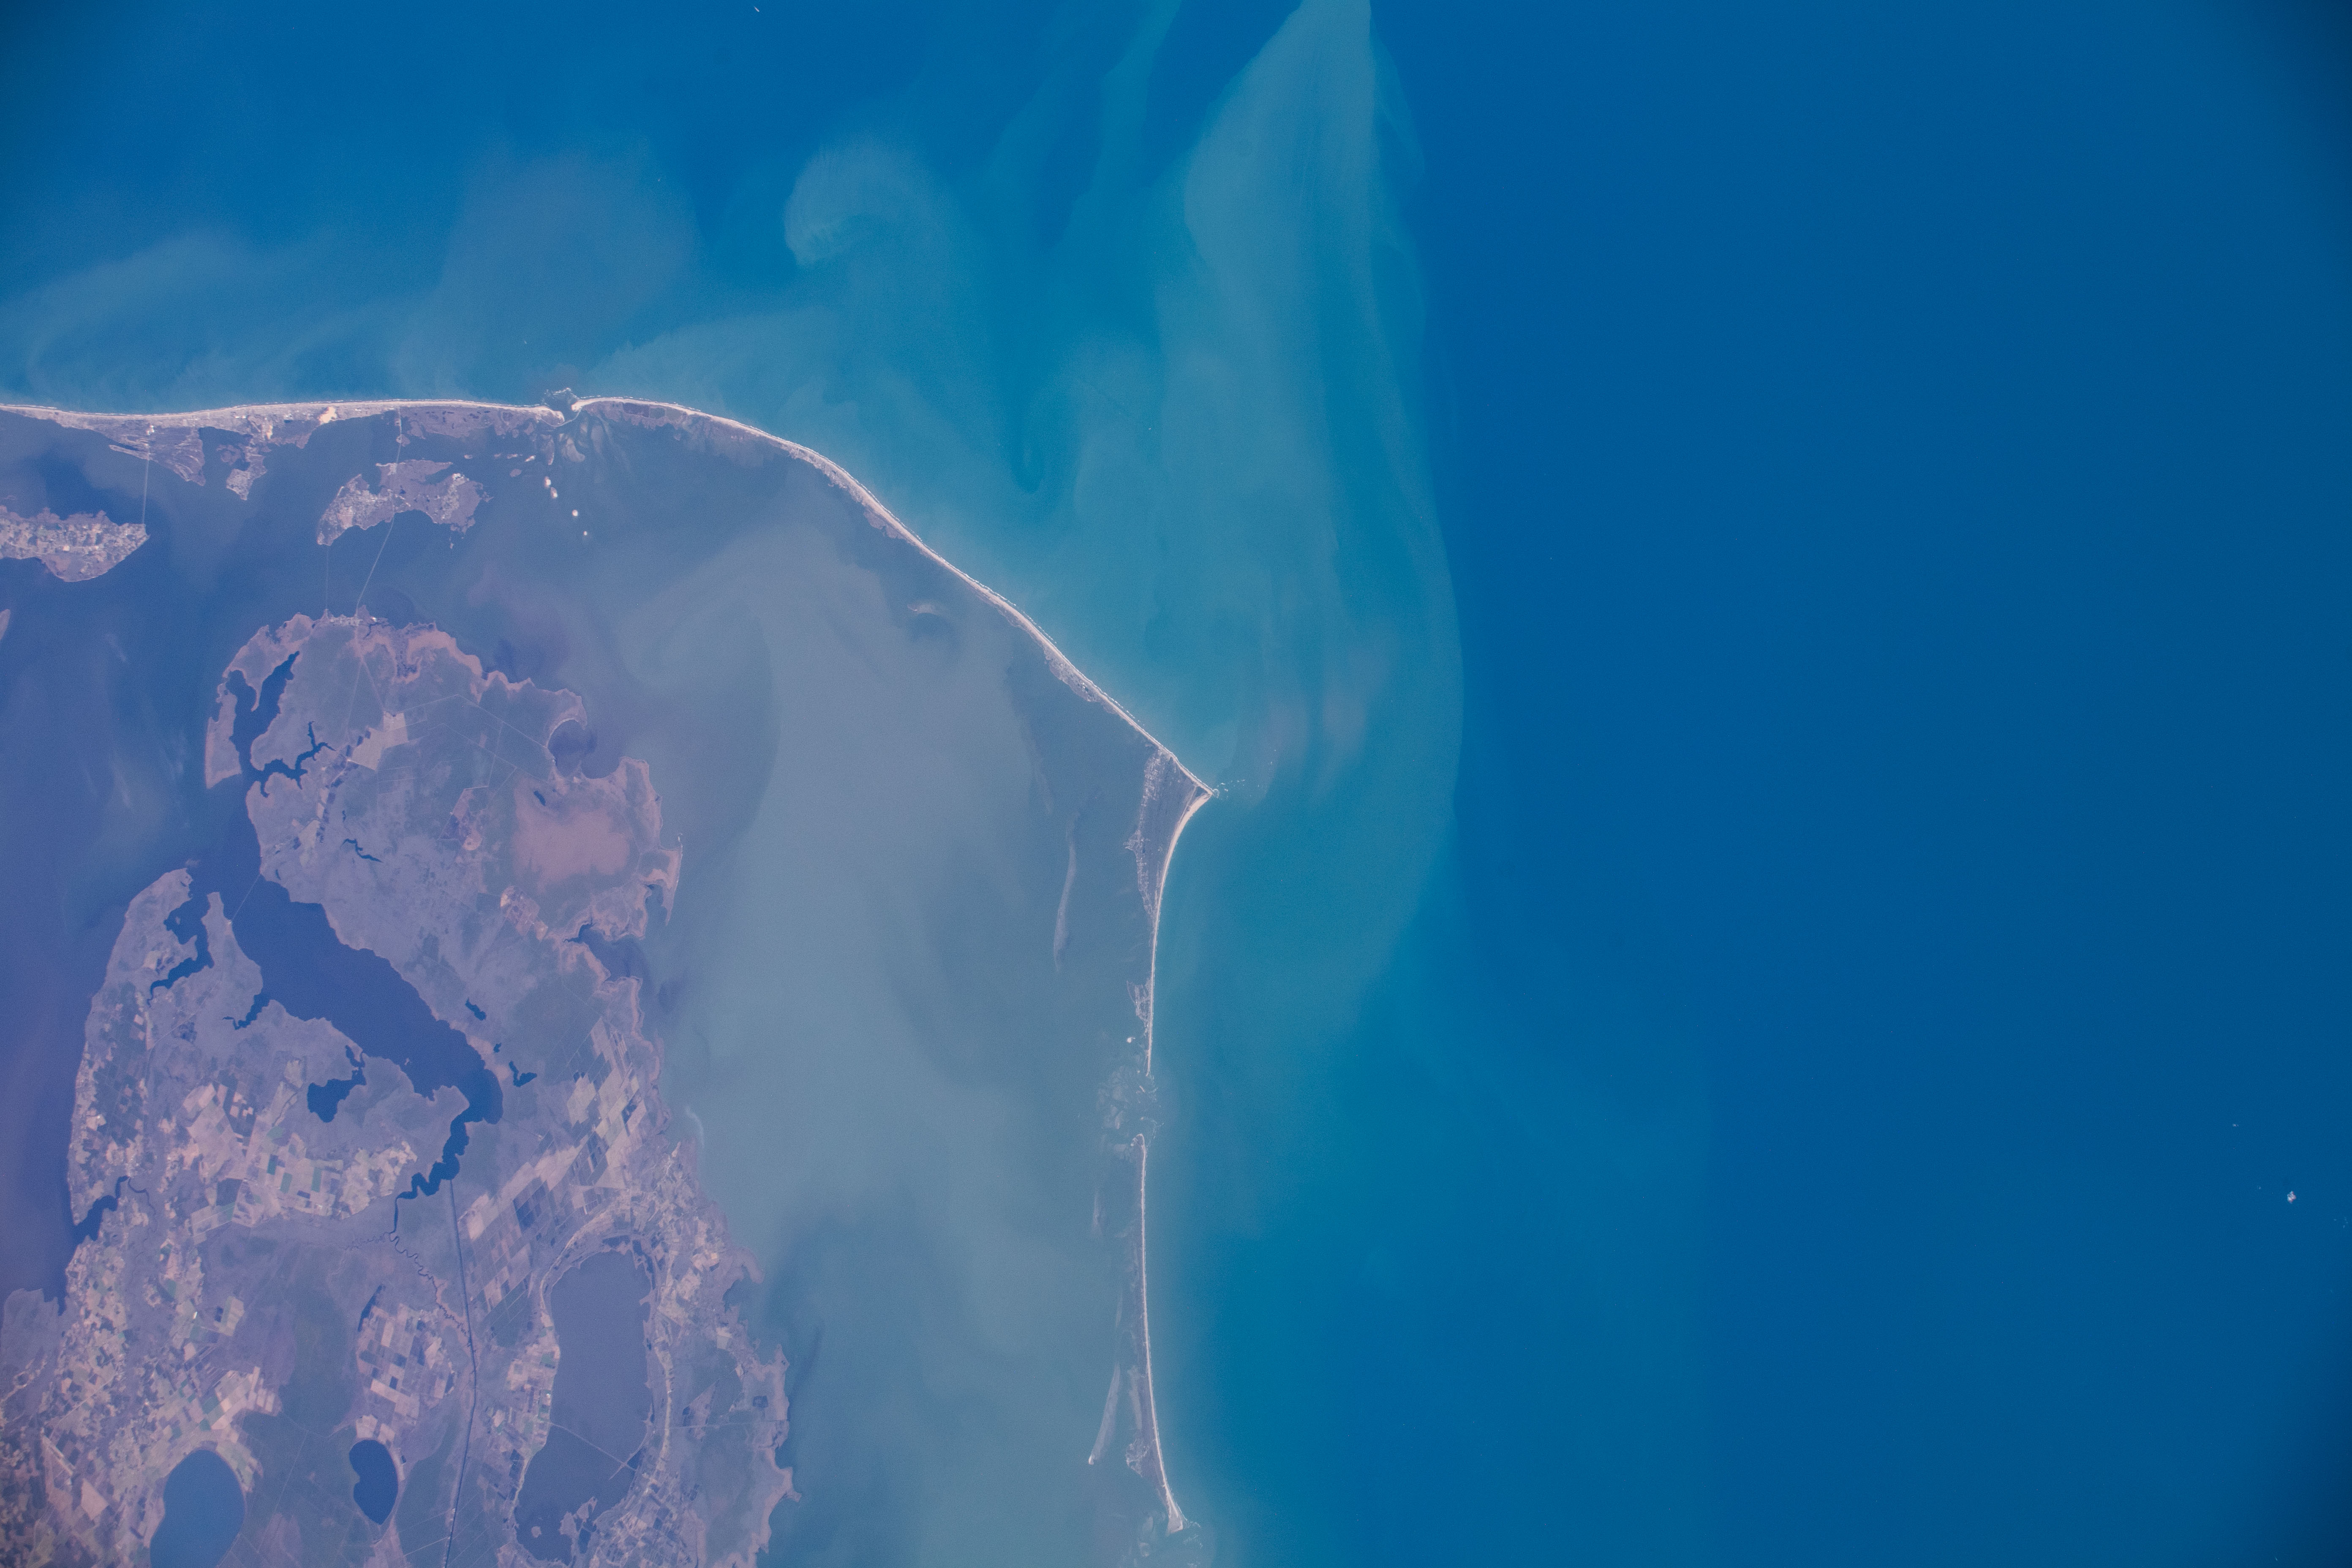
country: USA-NORTH CAROLINA
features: PAMLICO SOUND, ALBEMARLE SOUND, ALLIGATOR RIVER, HATTERAS ISLAND
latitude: 35.2
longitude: -75.5
